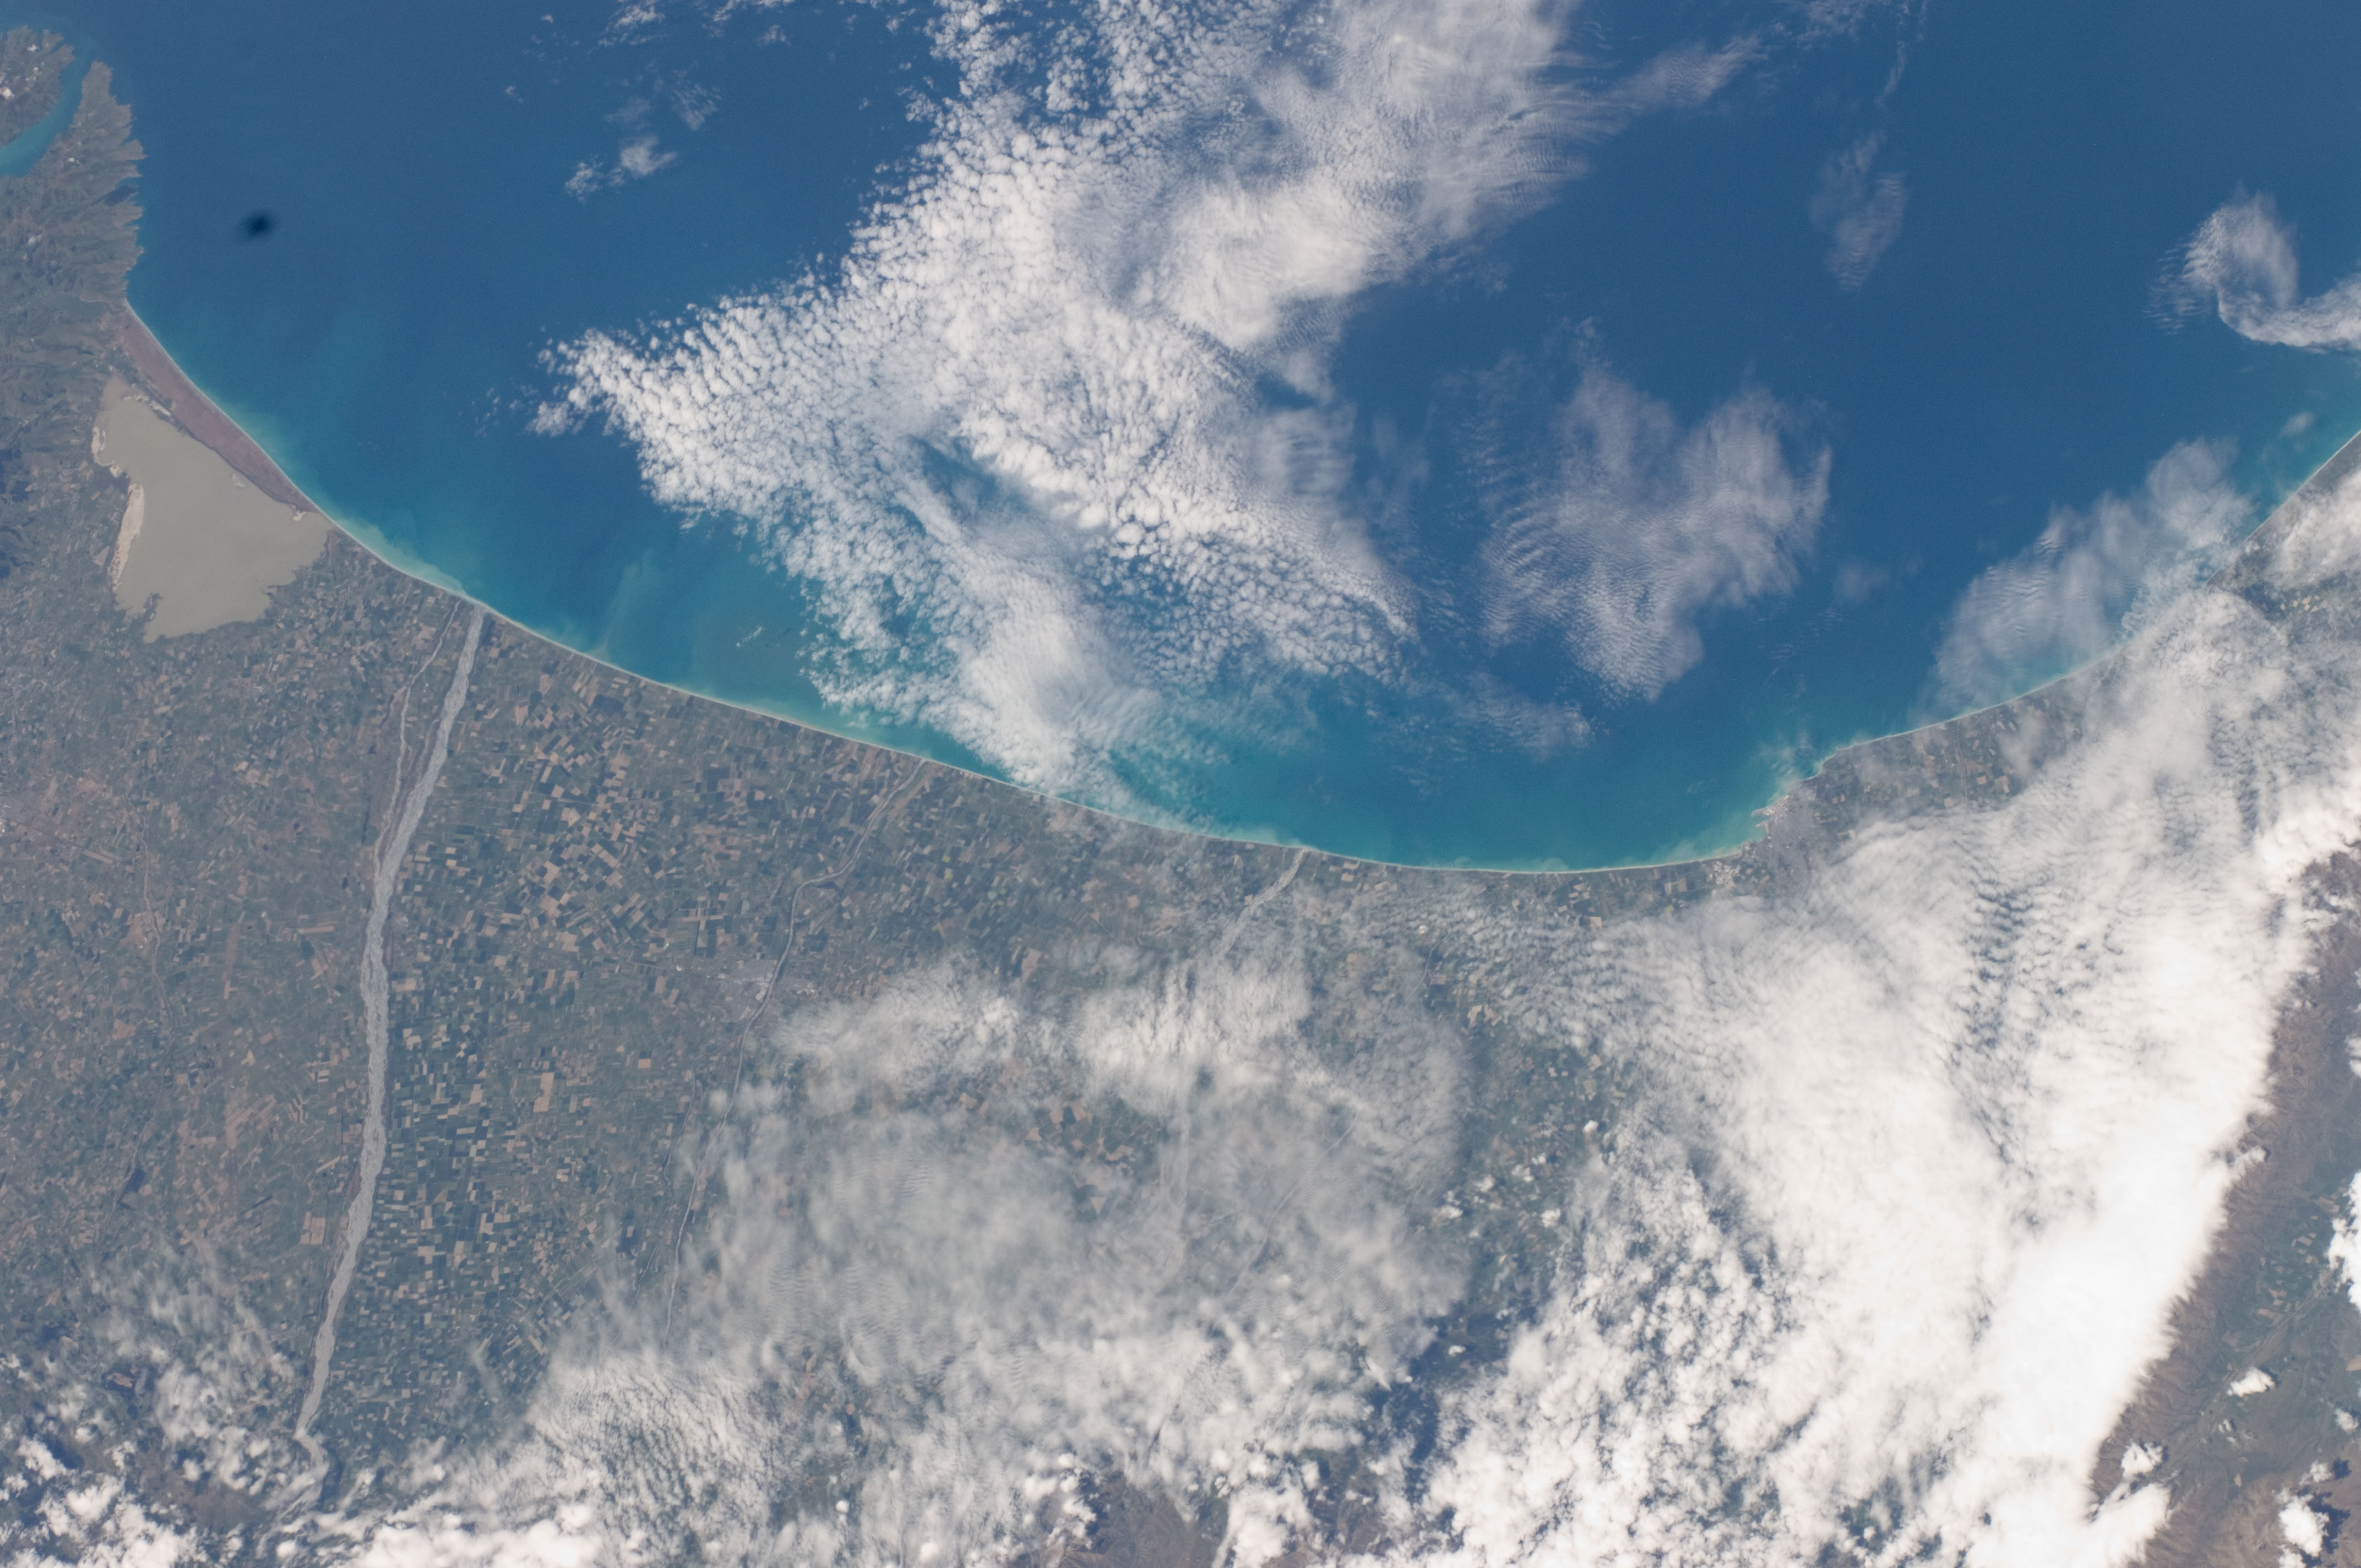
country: NEW ZEALAND-SI
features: ASHBURTON AREA, LAKE ELLESMERE, RAKAIA RIVER VALLEY
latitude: -44.0
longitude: 171.5
